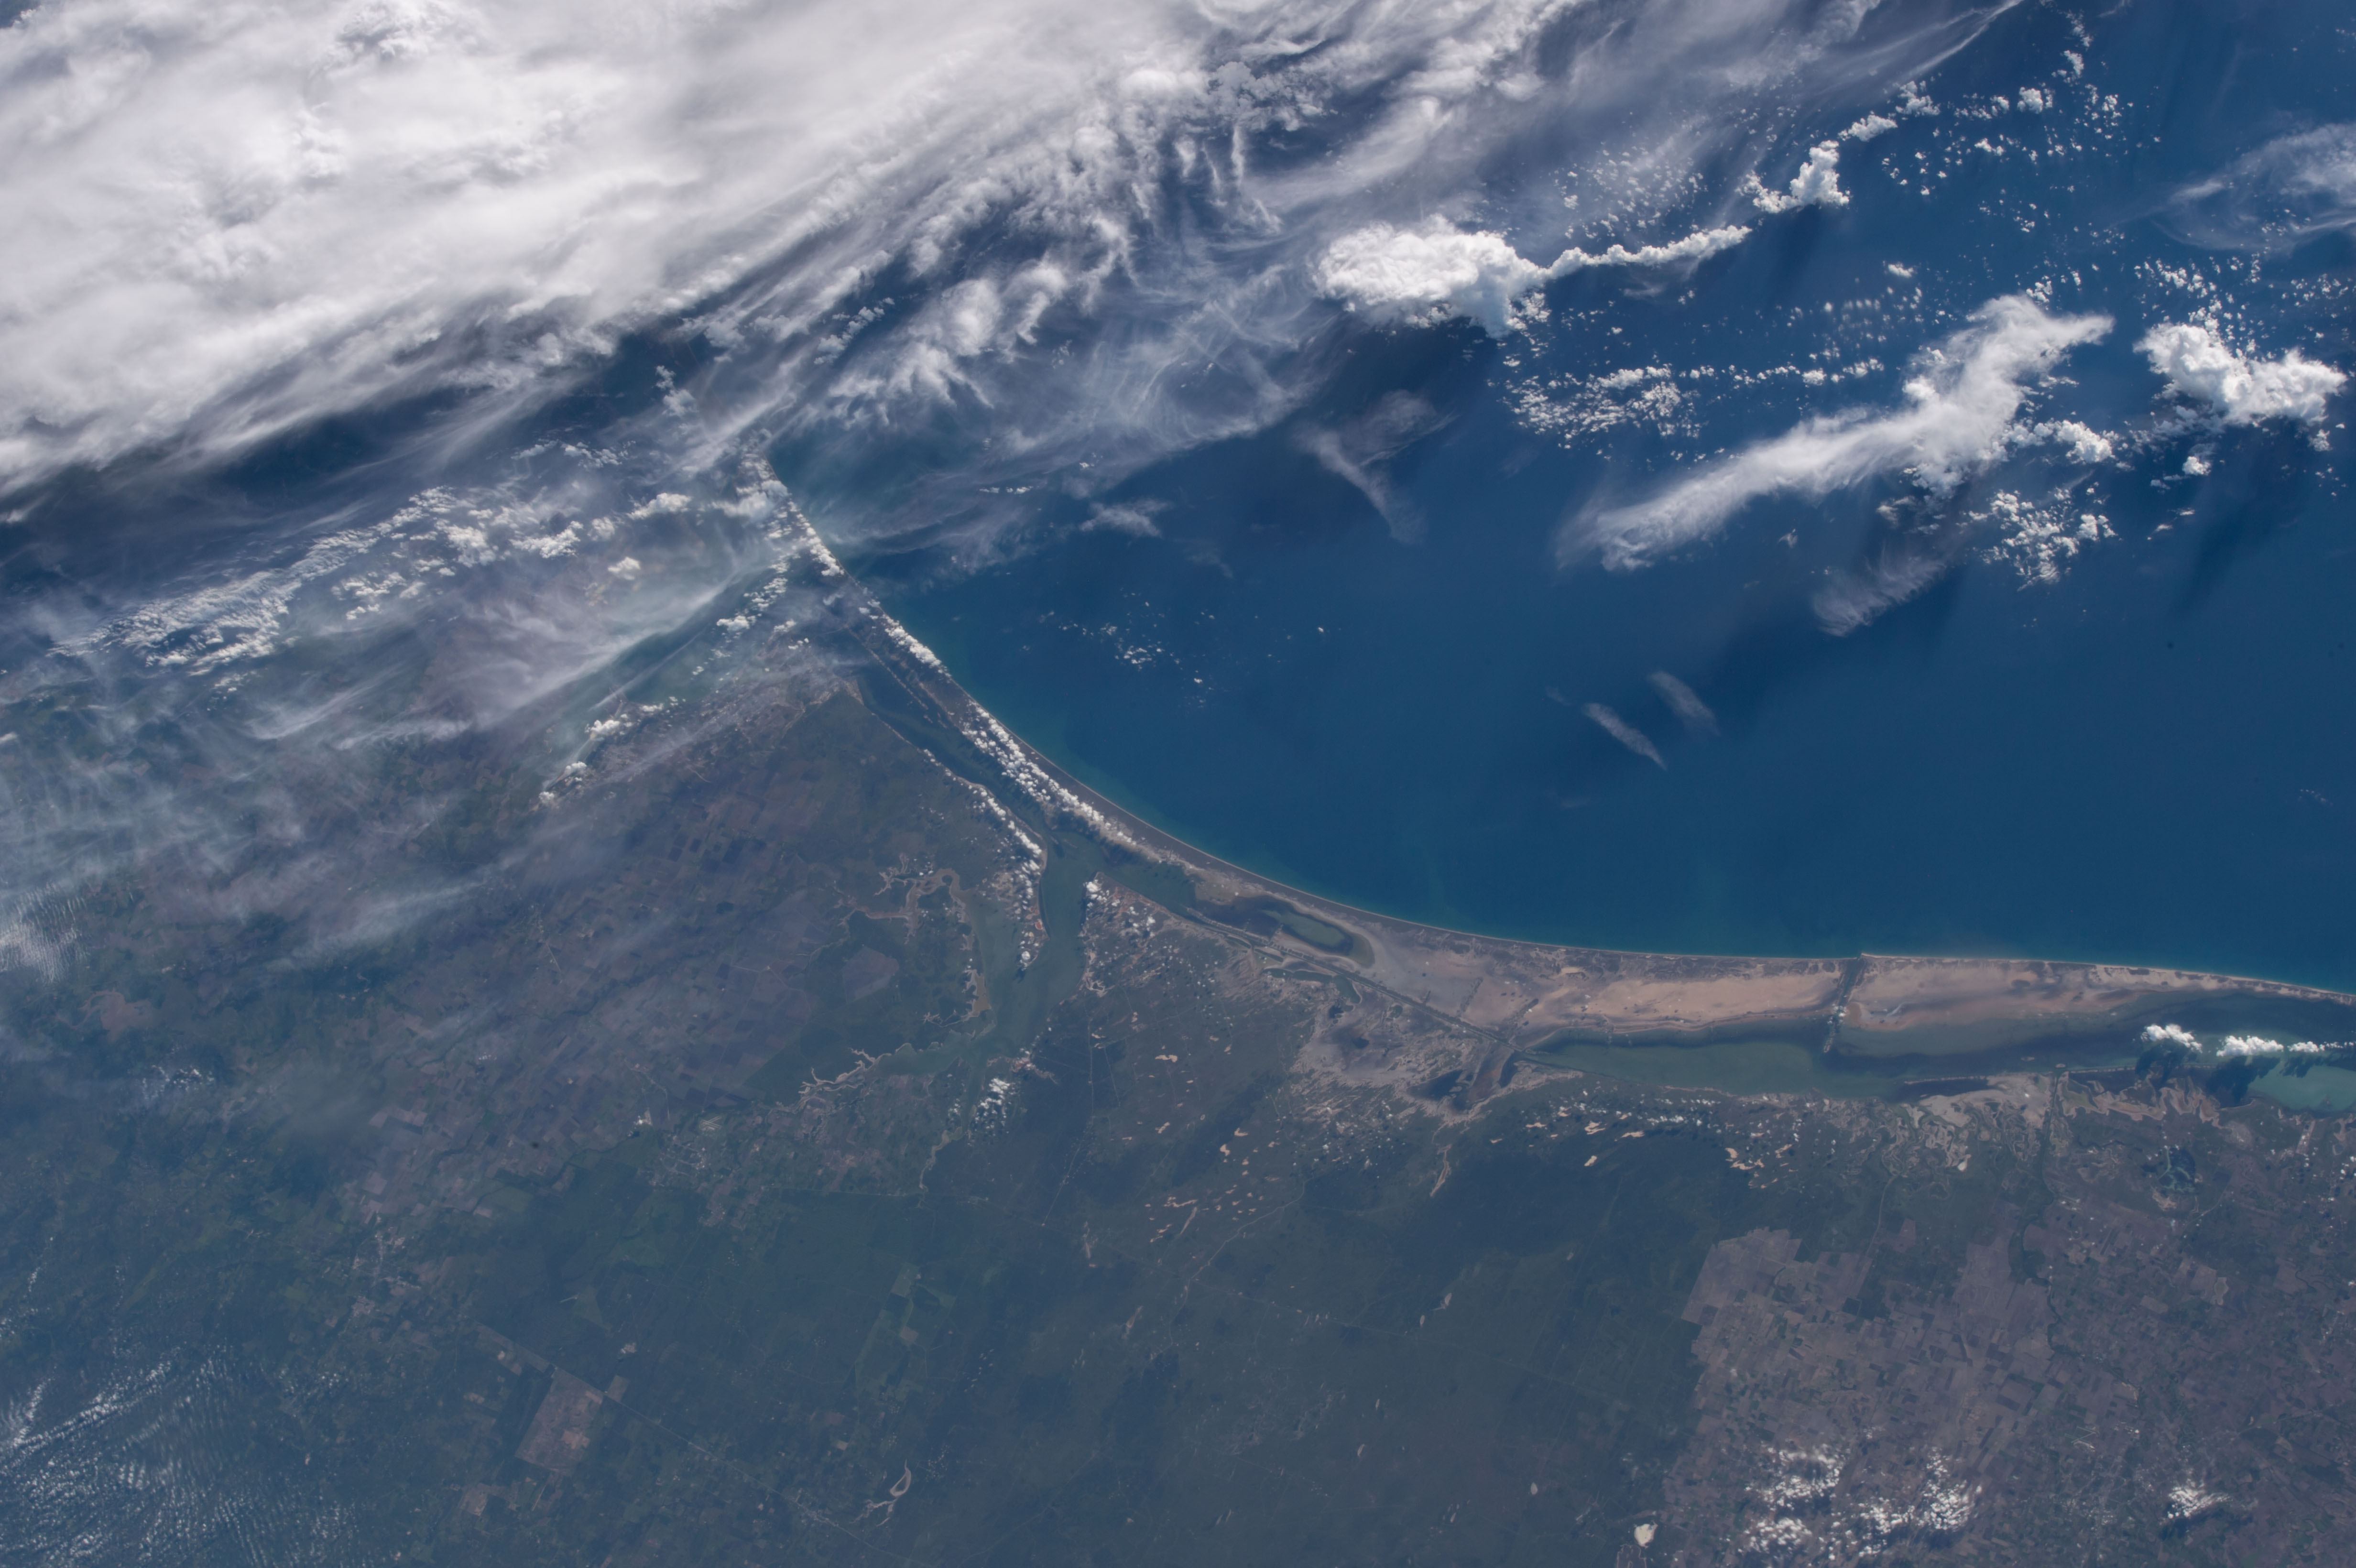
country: USA-TEXAS
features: BAFFIN BAY, RIVIERA, KINGSVILLE, SARITA, CORPUS CHRISTI, PADRE ISLAND, GULF OF MEXICO
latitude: 27.0
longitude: -97.5
